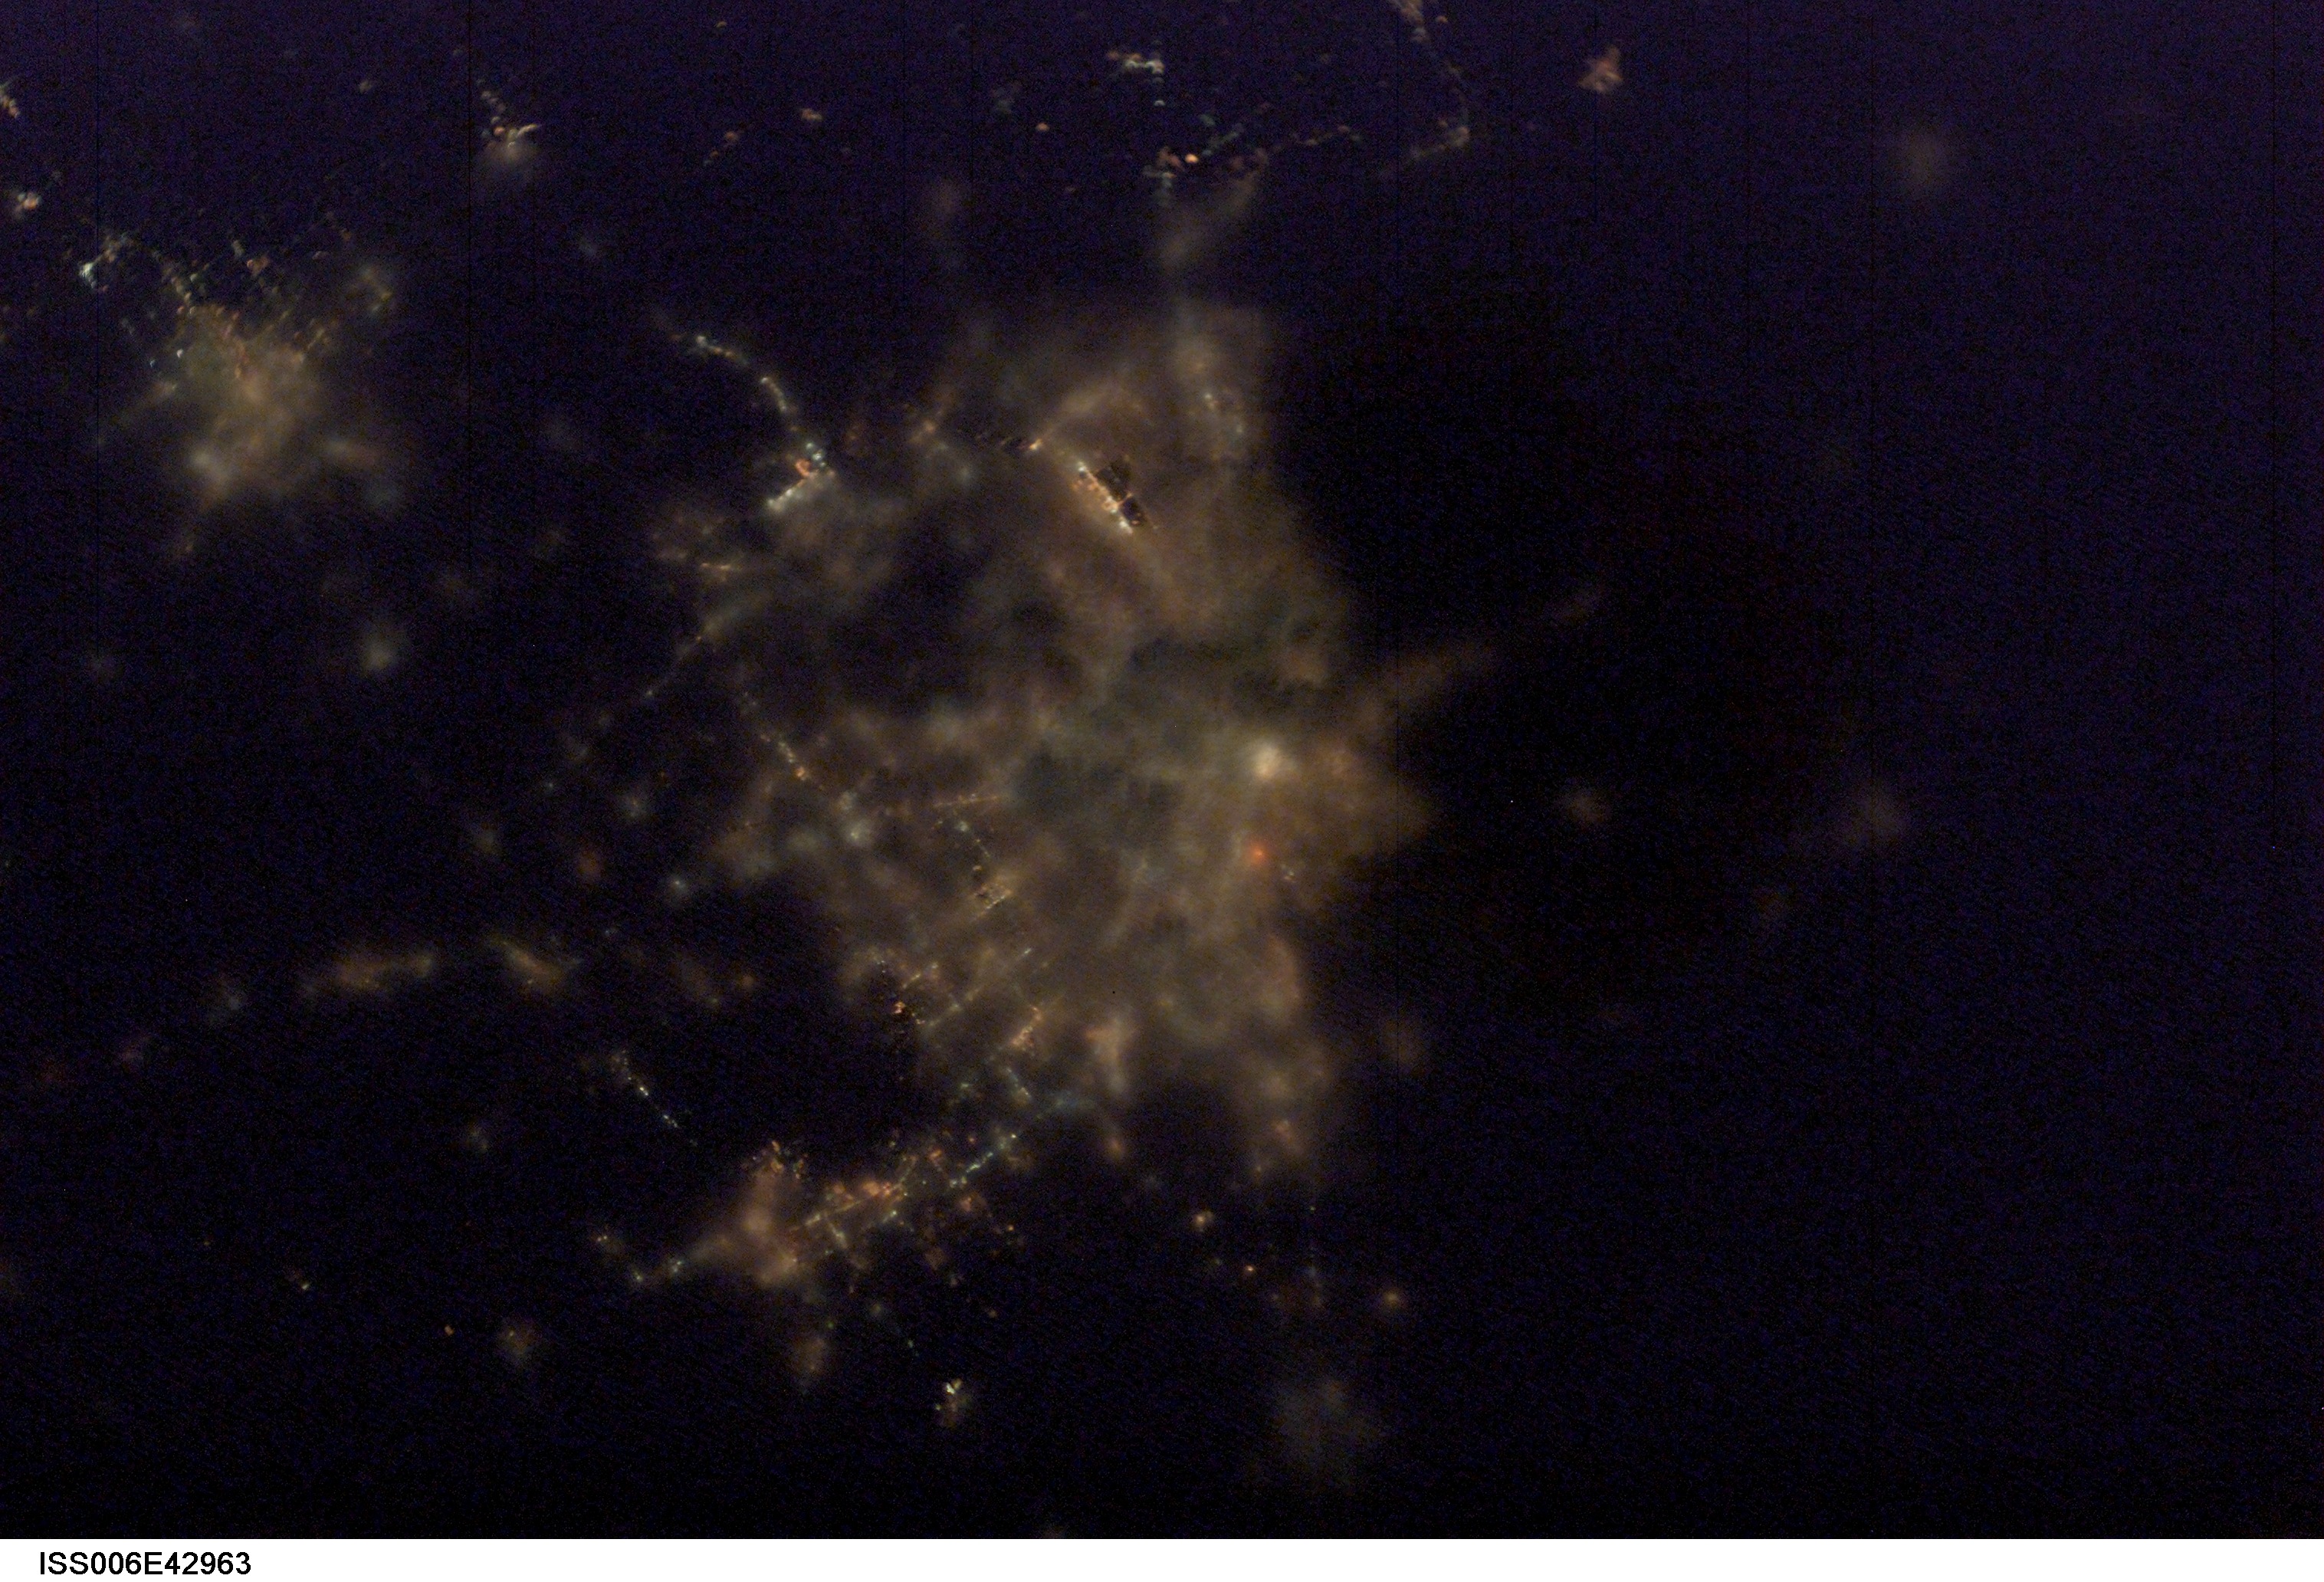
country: CANADA-O
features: DARK EARTHOBS
